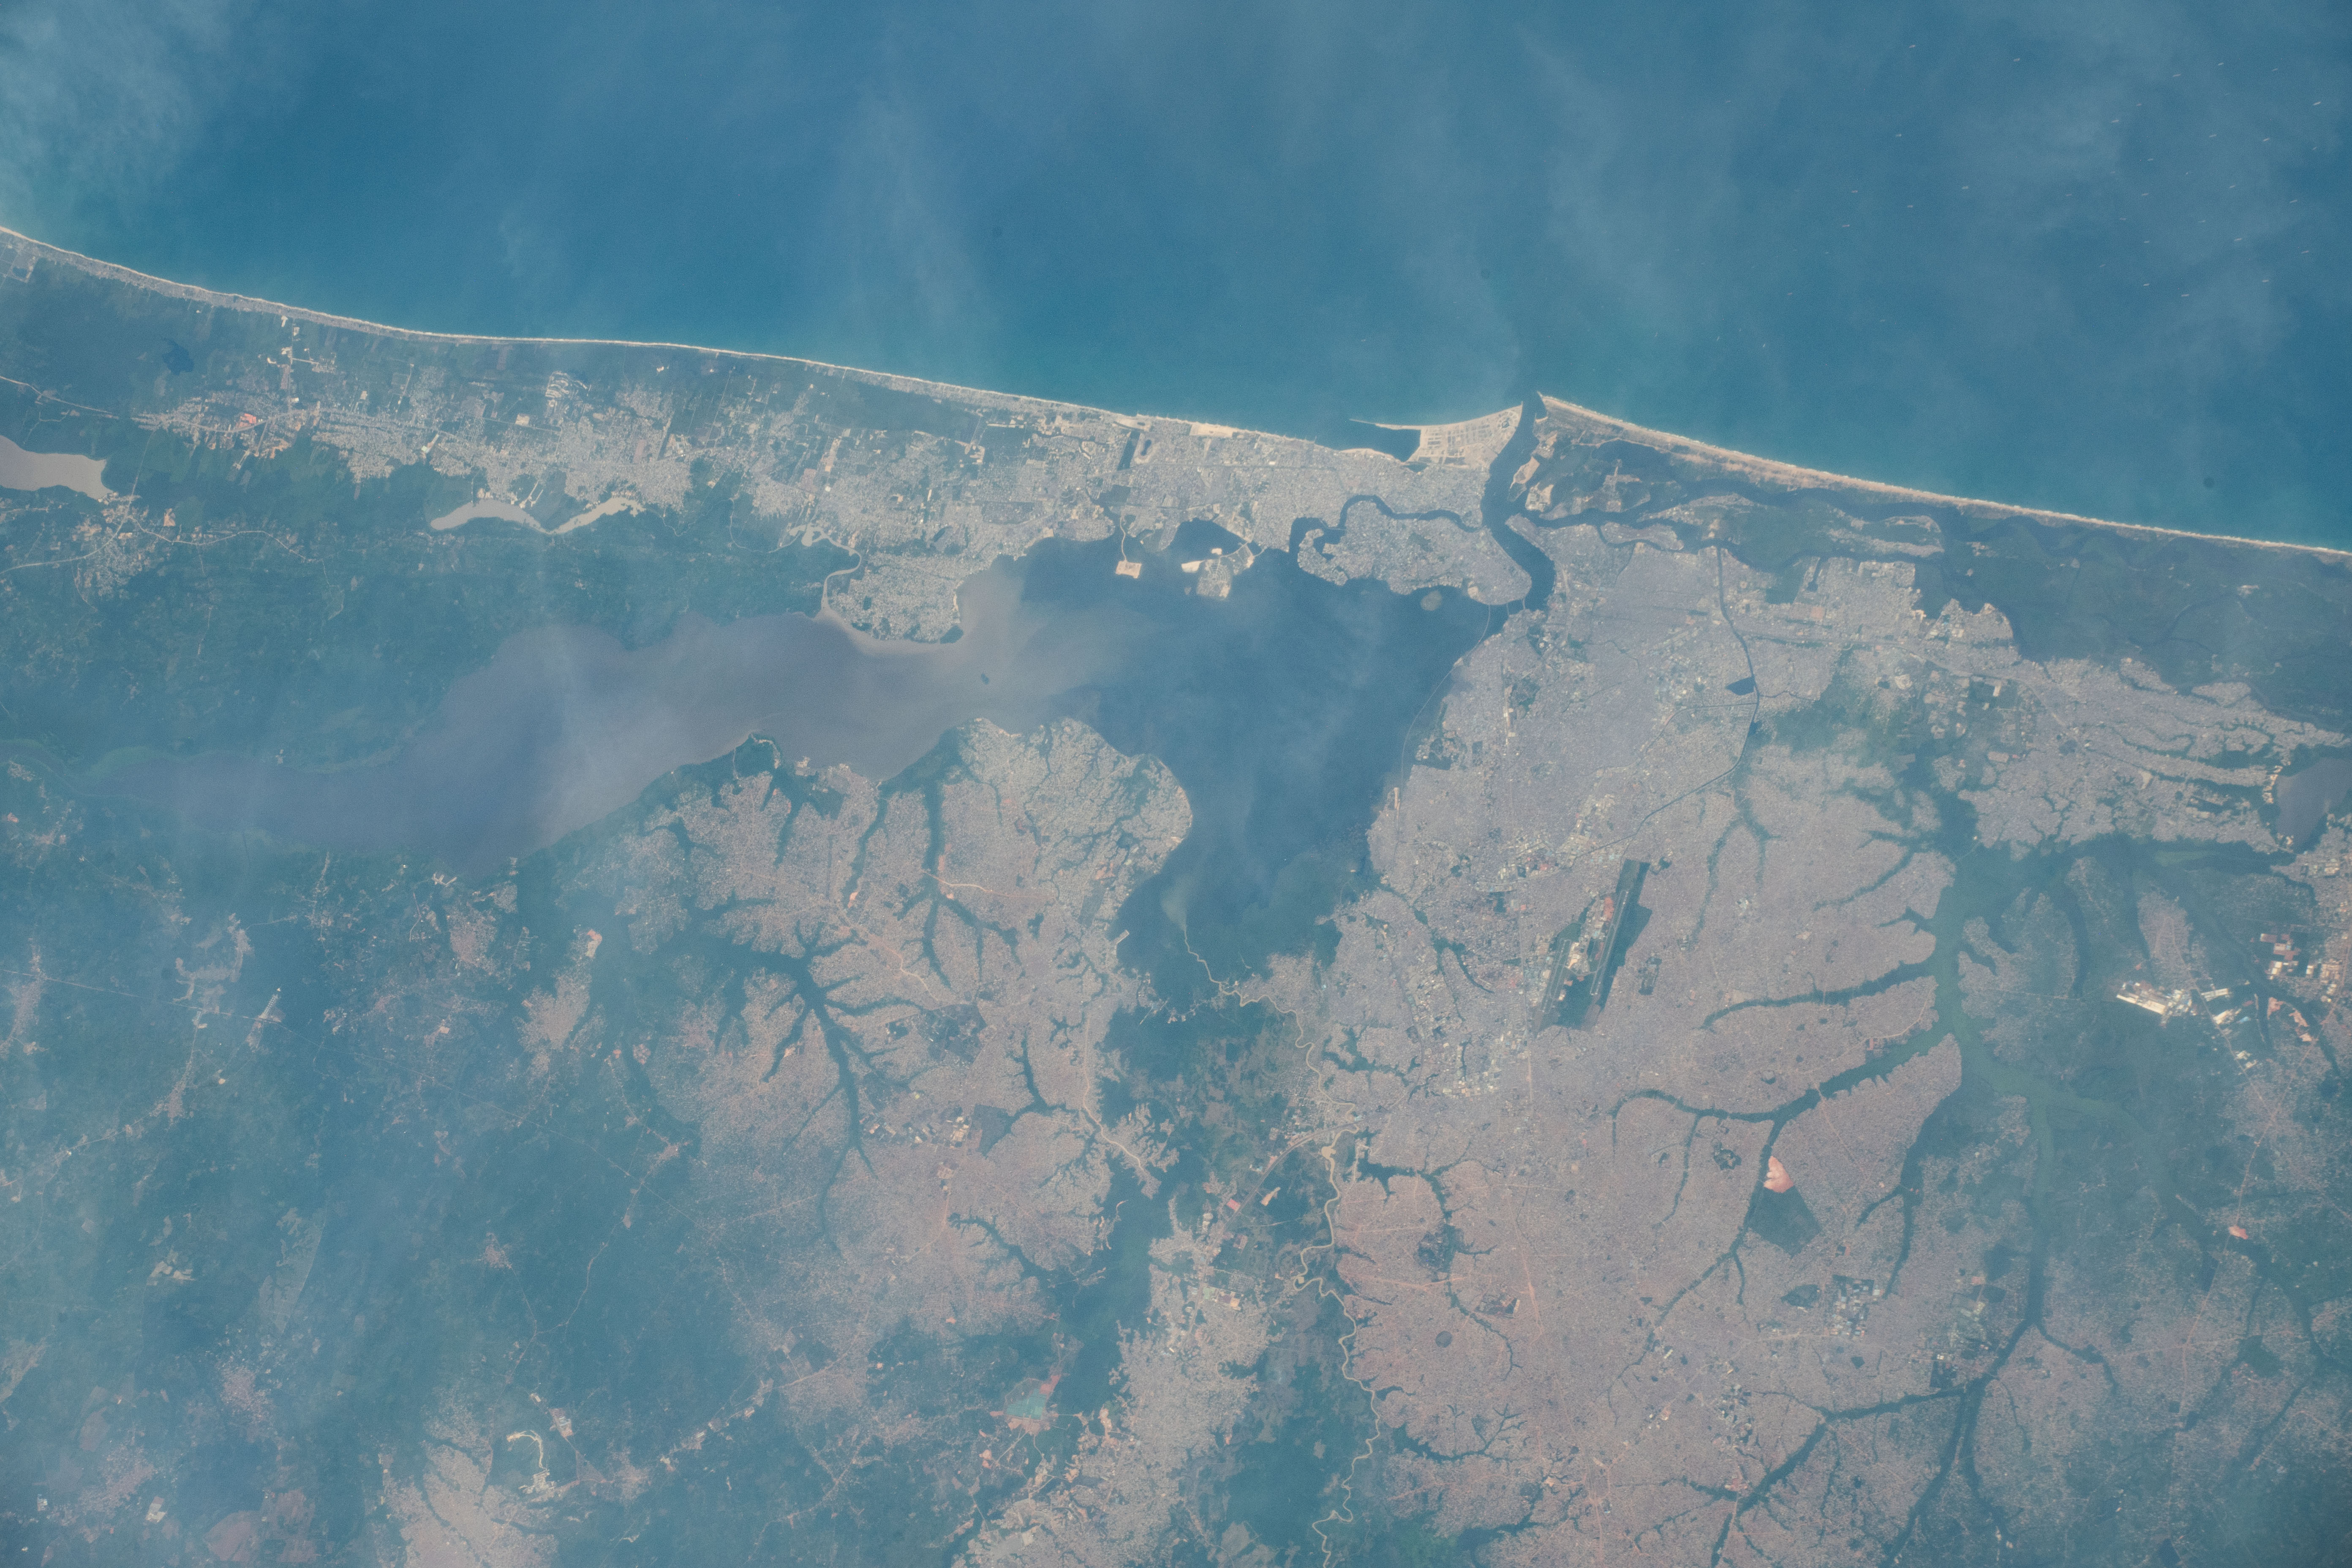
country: NIGERIA
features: LAGO LAGOON, IKORODU
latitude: 6.5
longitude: 3.5
